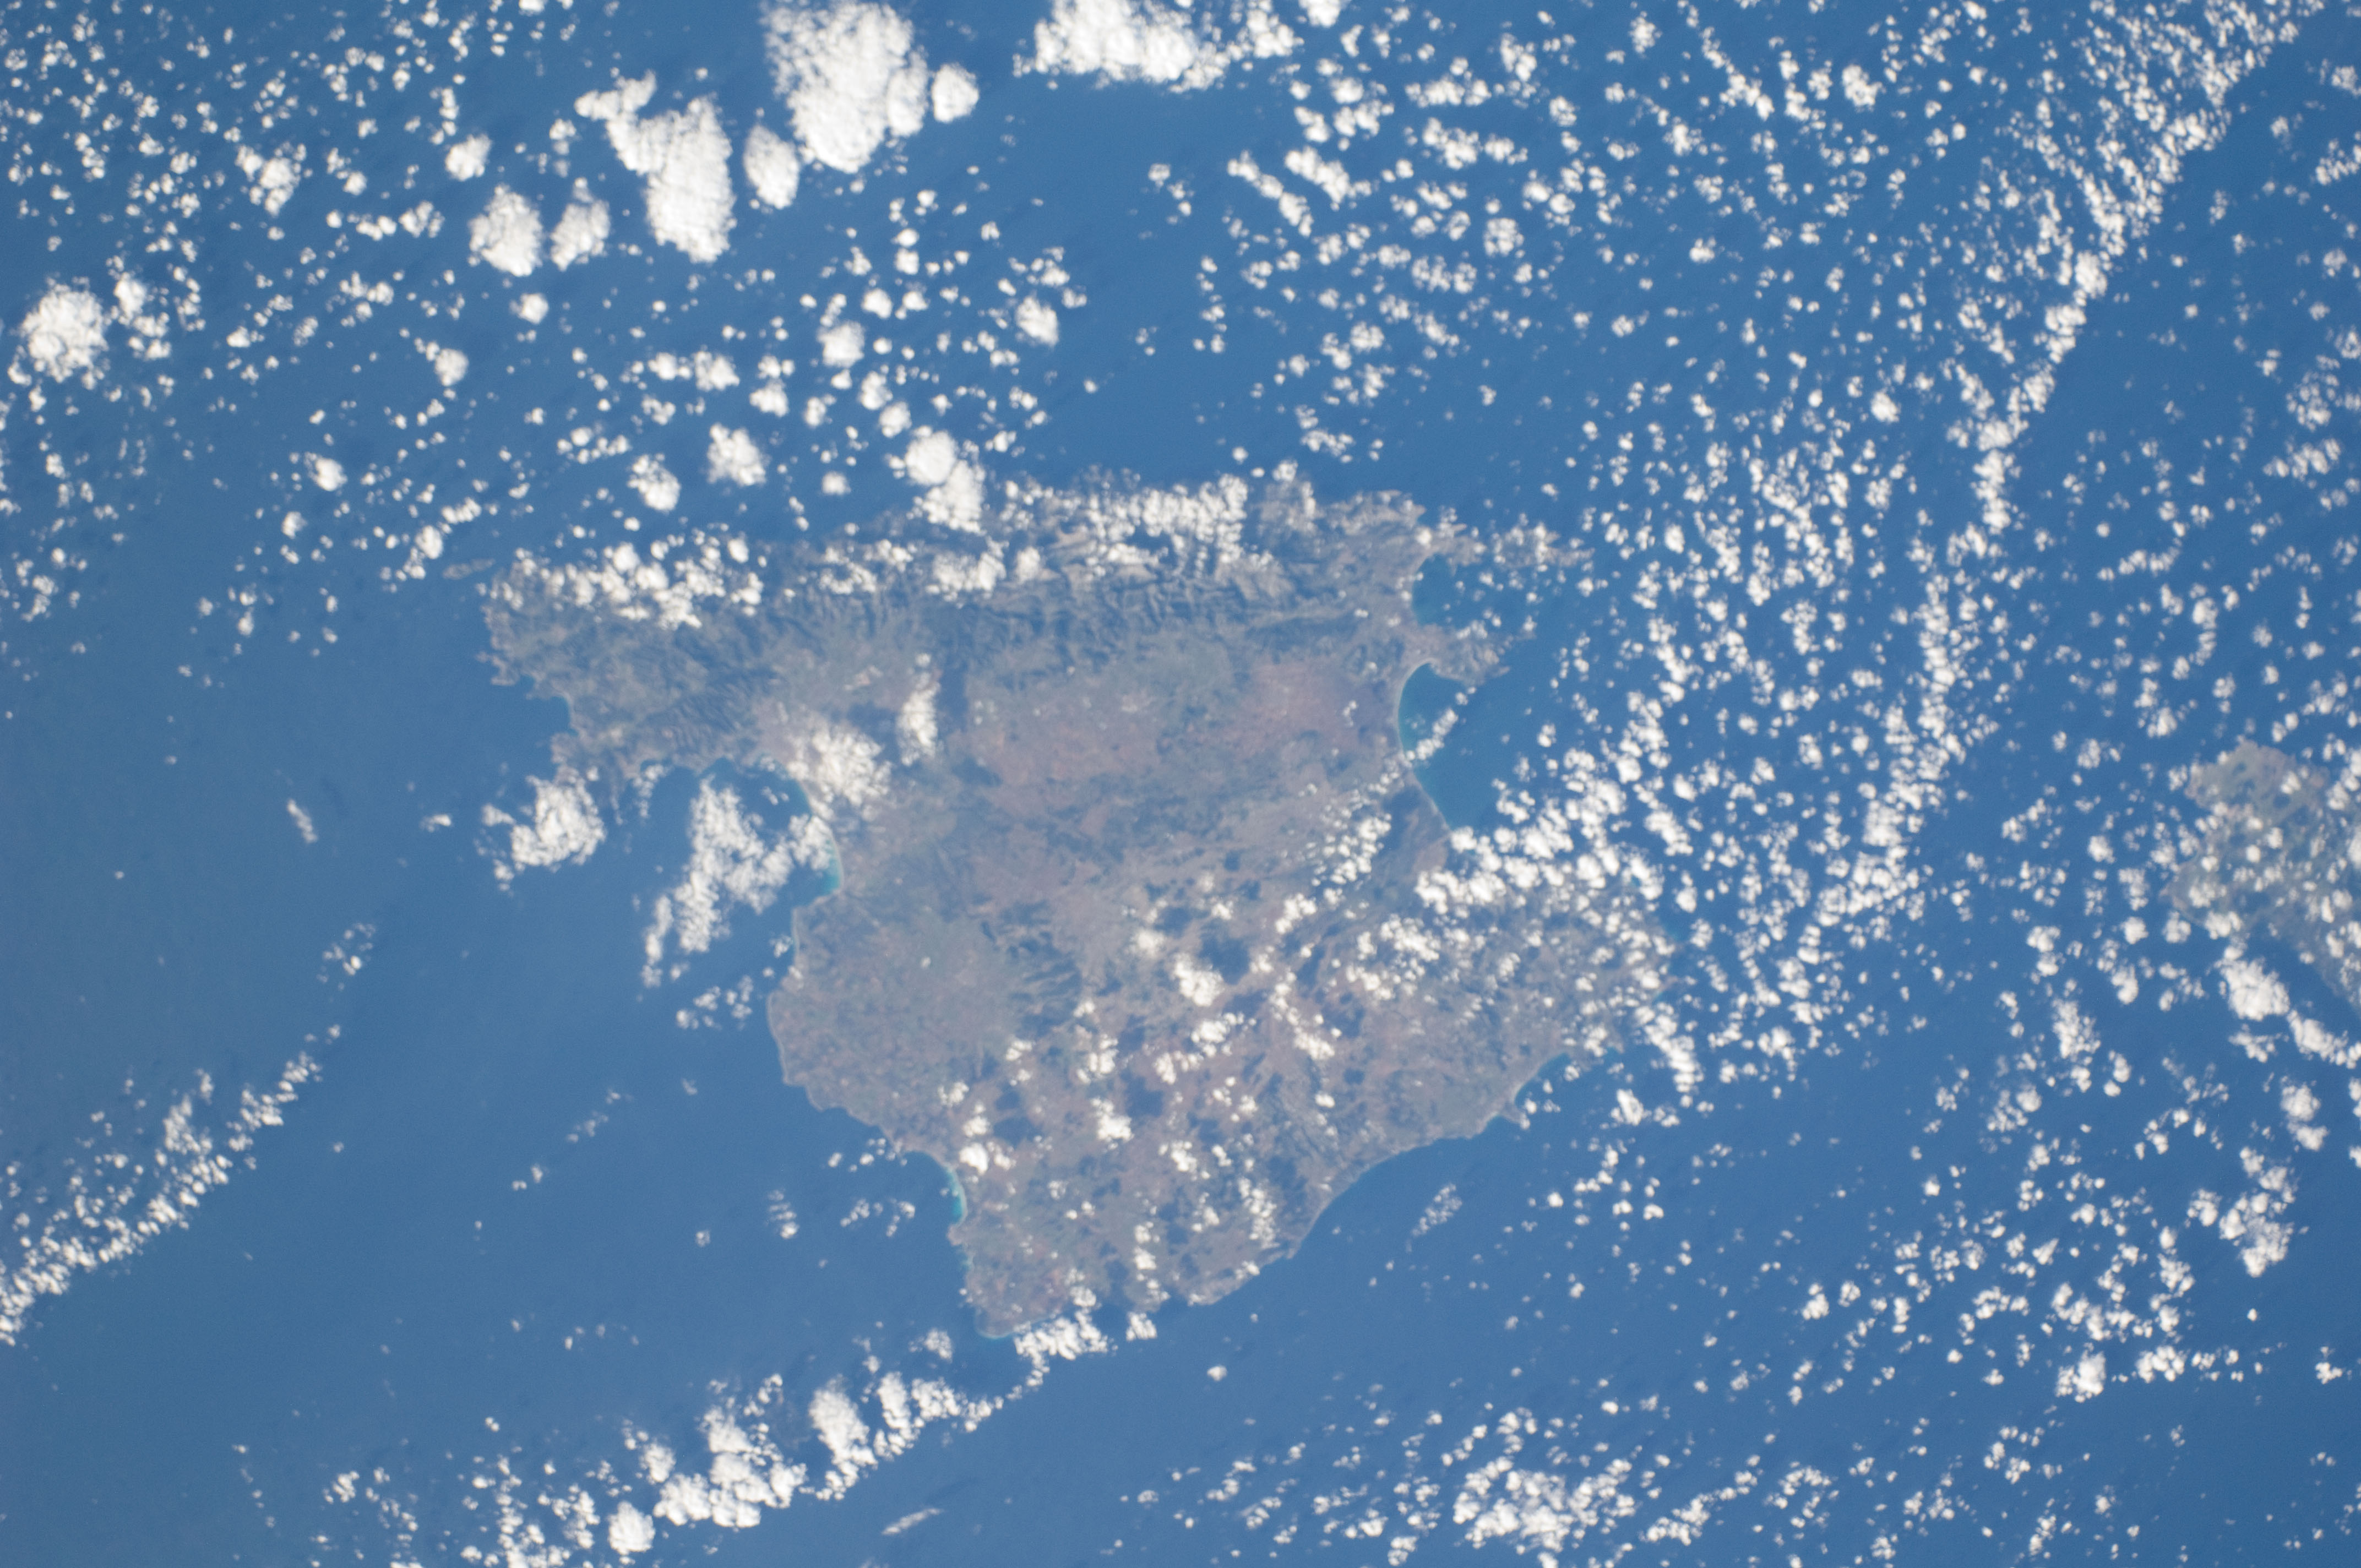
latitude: 39.5
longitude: 3.0
